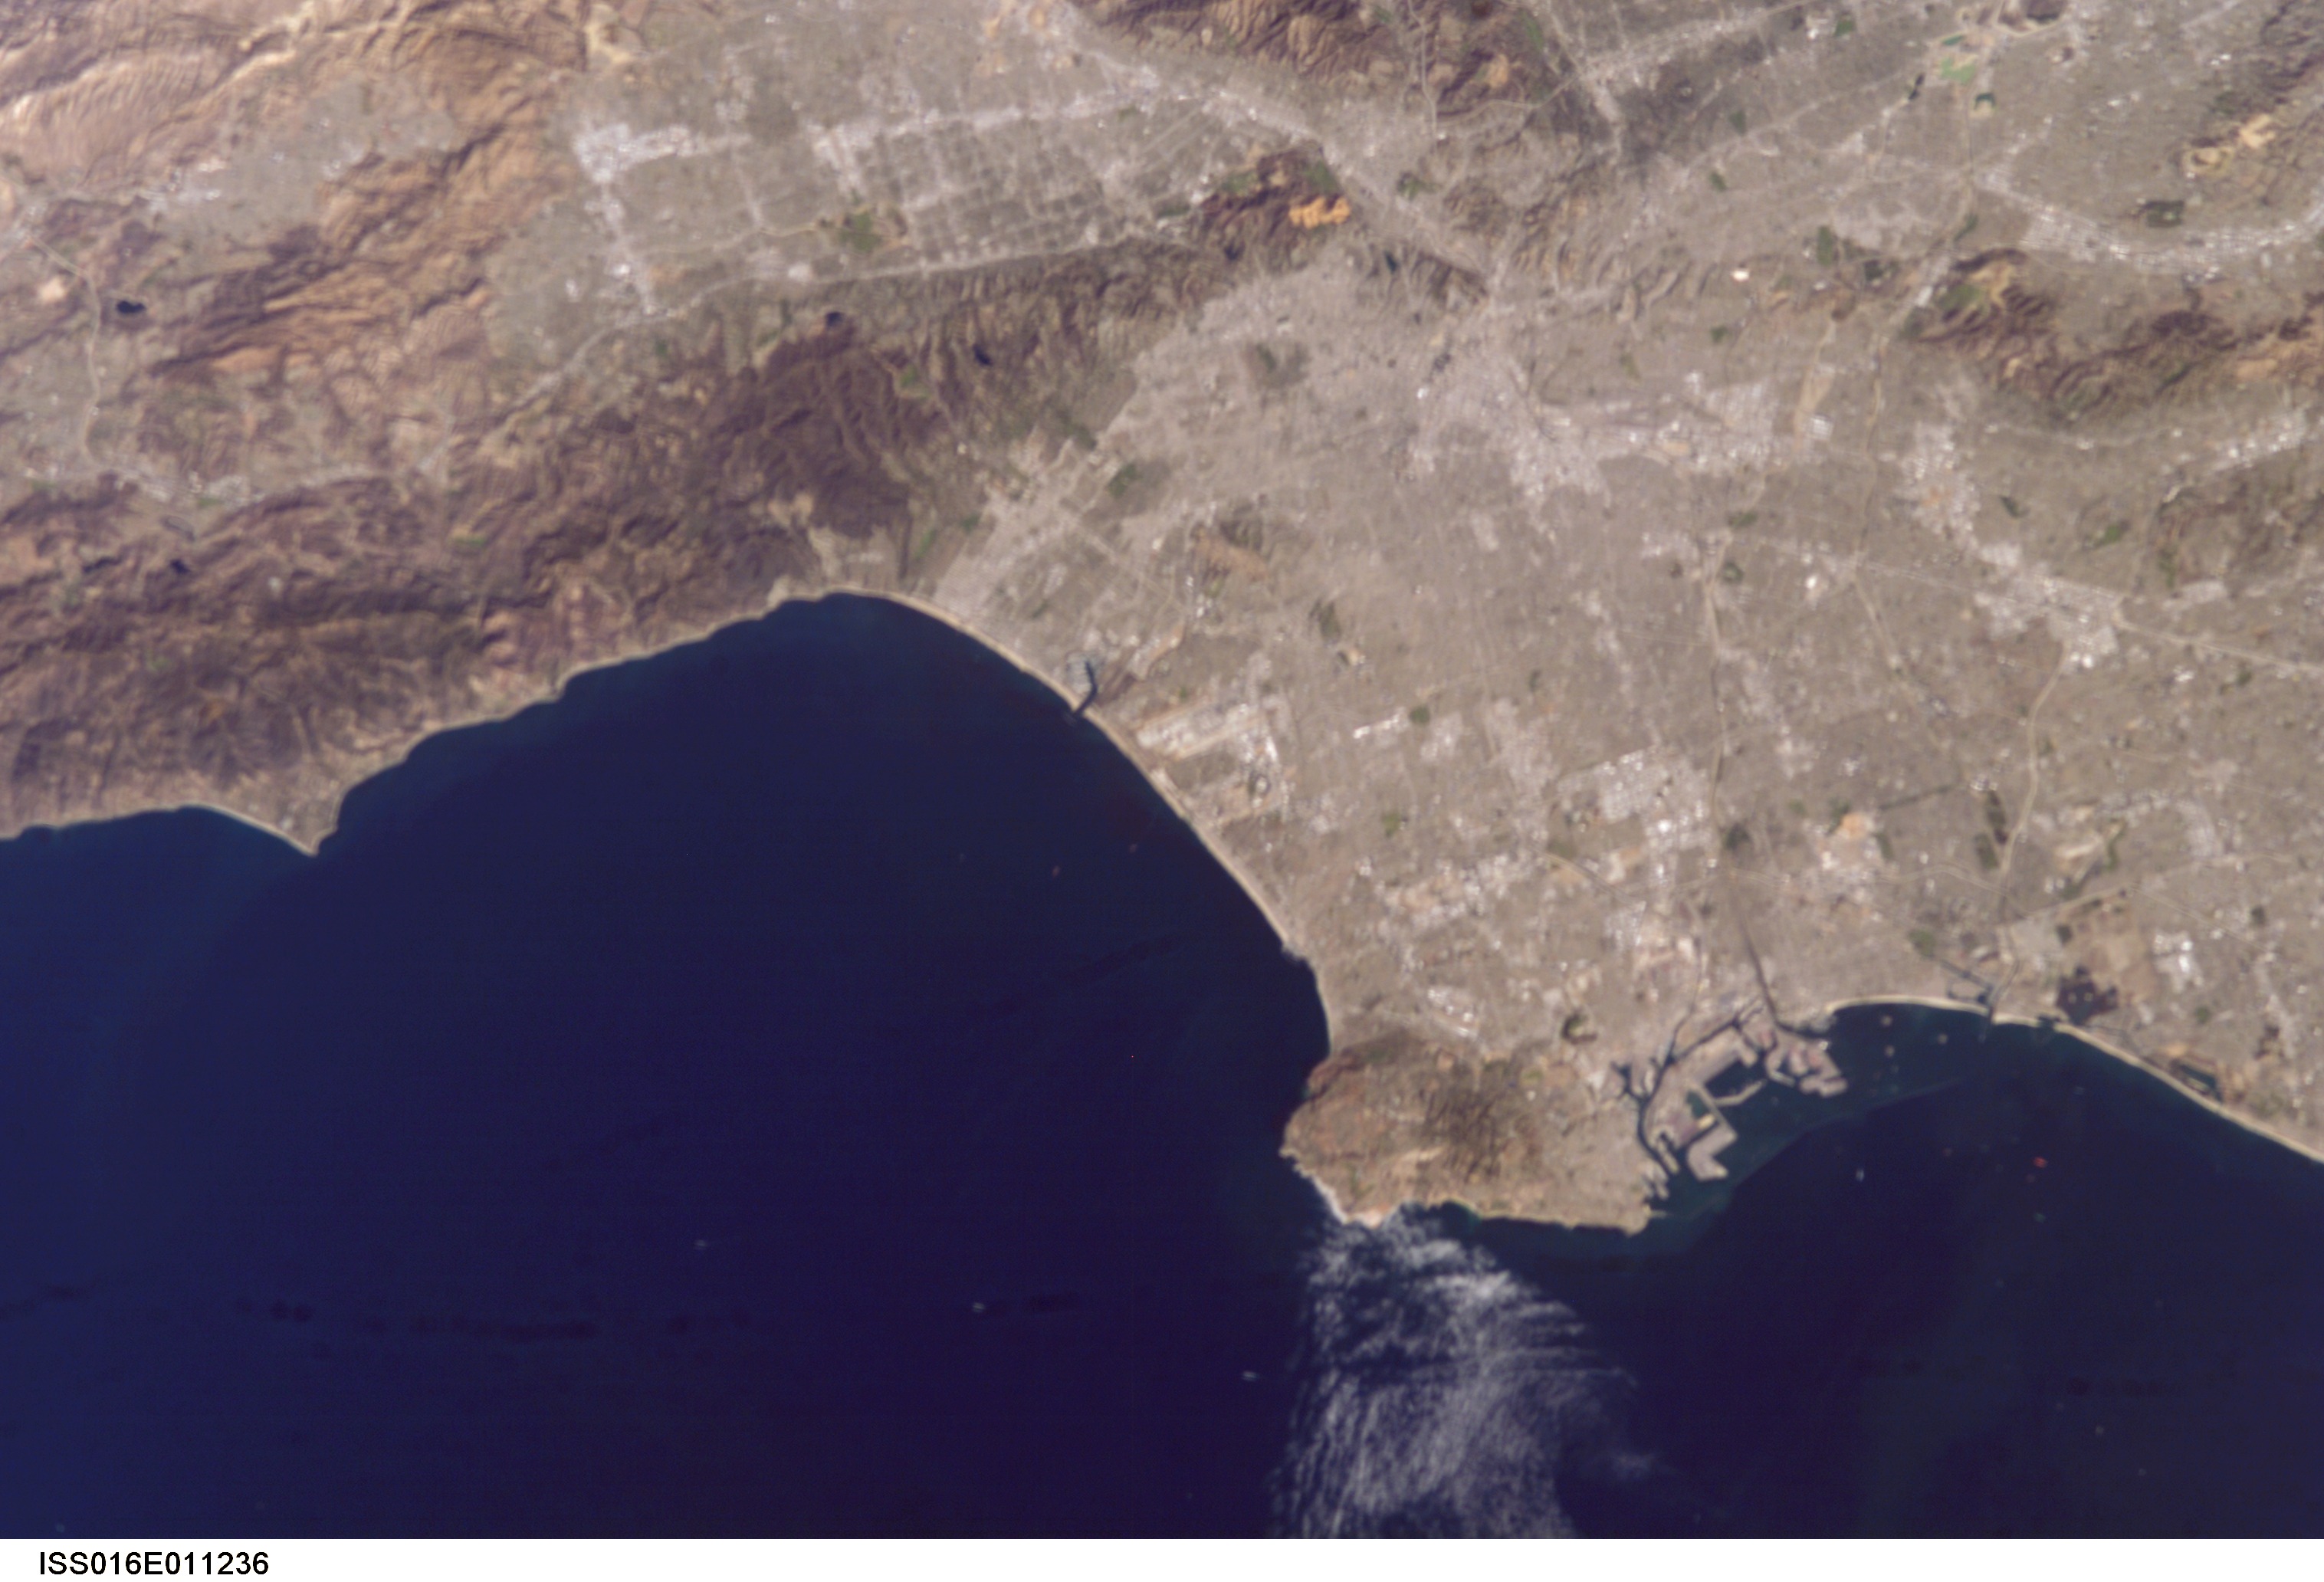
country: USA-CALIFORNIA
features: LOS ANGELES, SANTA MONCIA B.
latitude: 34.0
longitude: -118.5
